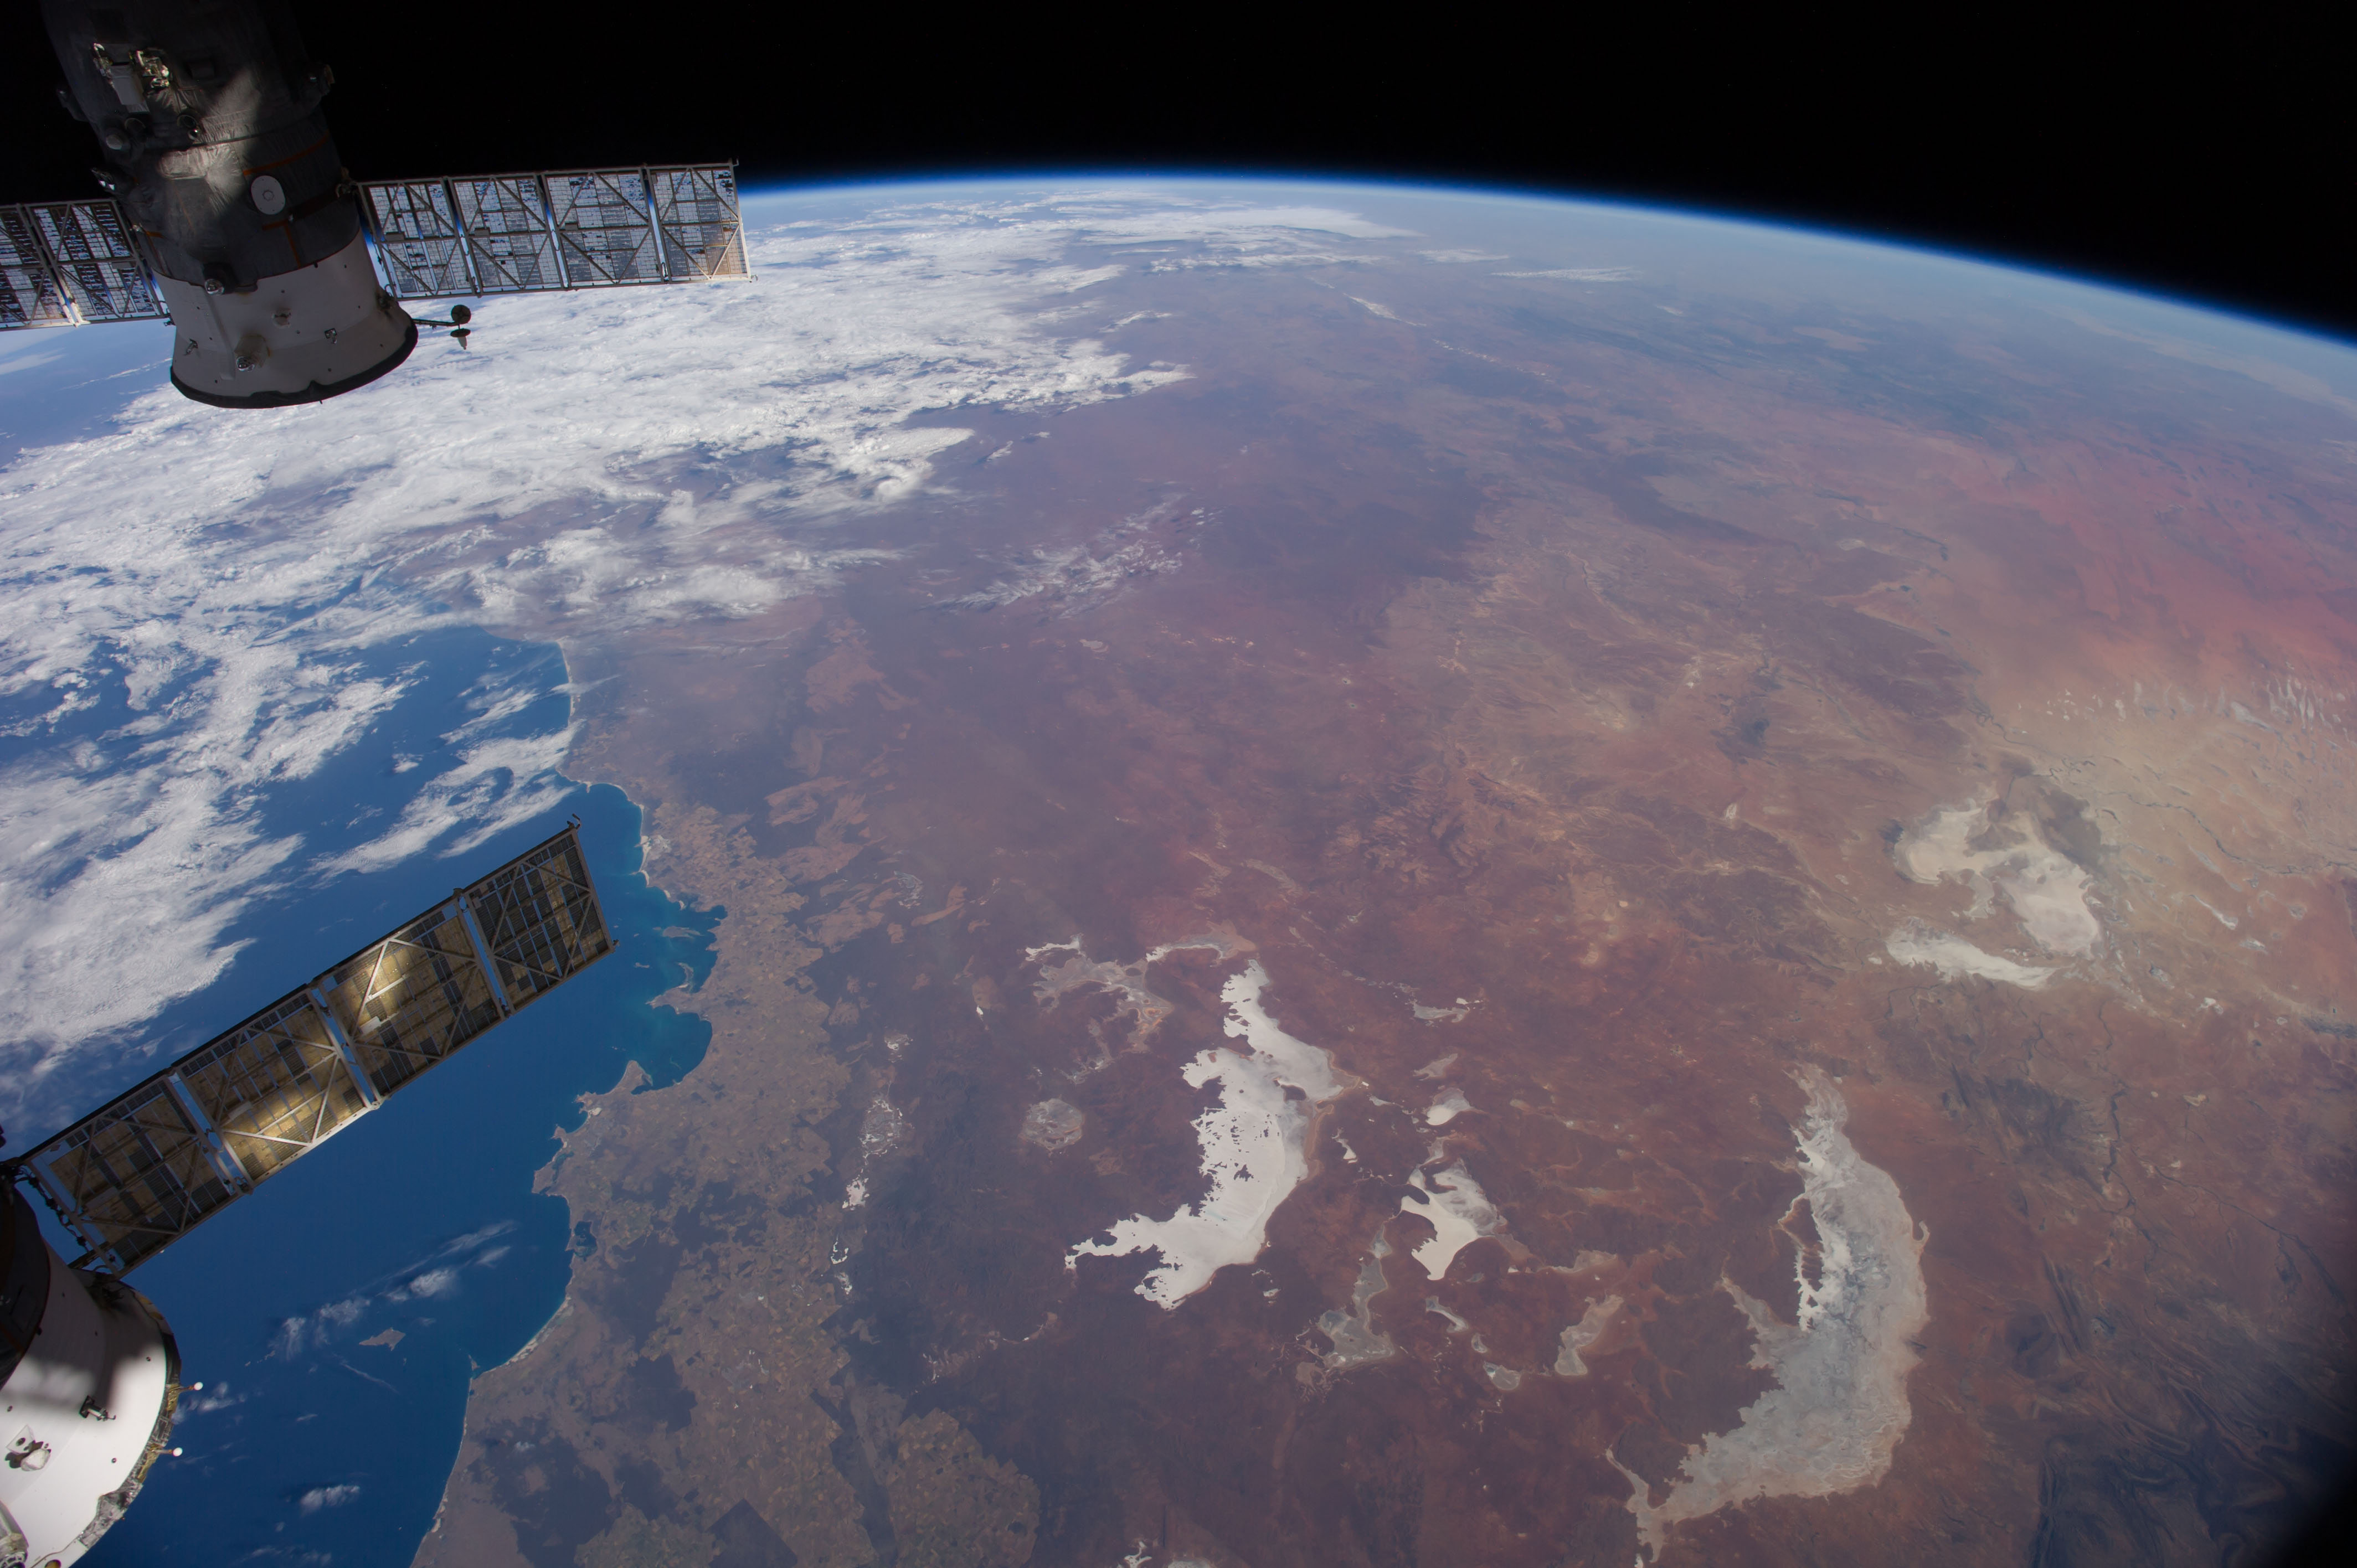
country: AUSTRALIA-SA
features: GREAT VICTORIA DES., INDIAN O., FLINDERS RA., L. EYRE, L. EVERARD, L. GAIRDNER, L. TORRENS, L. MACFARLANE, L. HART, L. HANSON, L. YOUNGHUSBAND, L. ACRAMAN, L. FINNISS, L. DUTTON, ATMOSPHERIC LIMB
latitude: -30.5
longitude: 134.5
